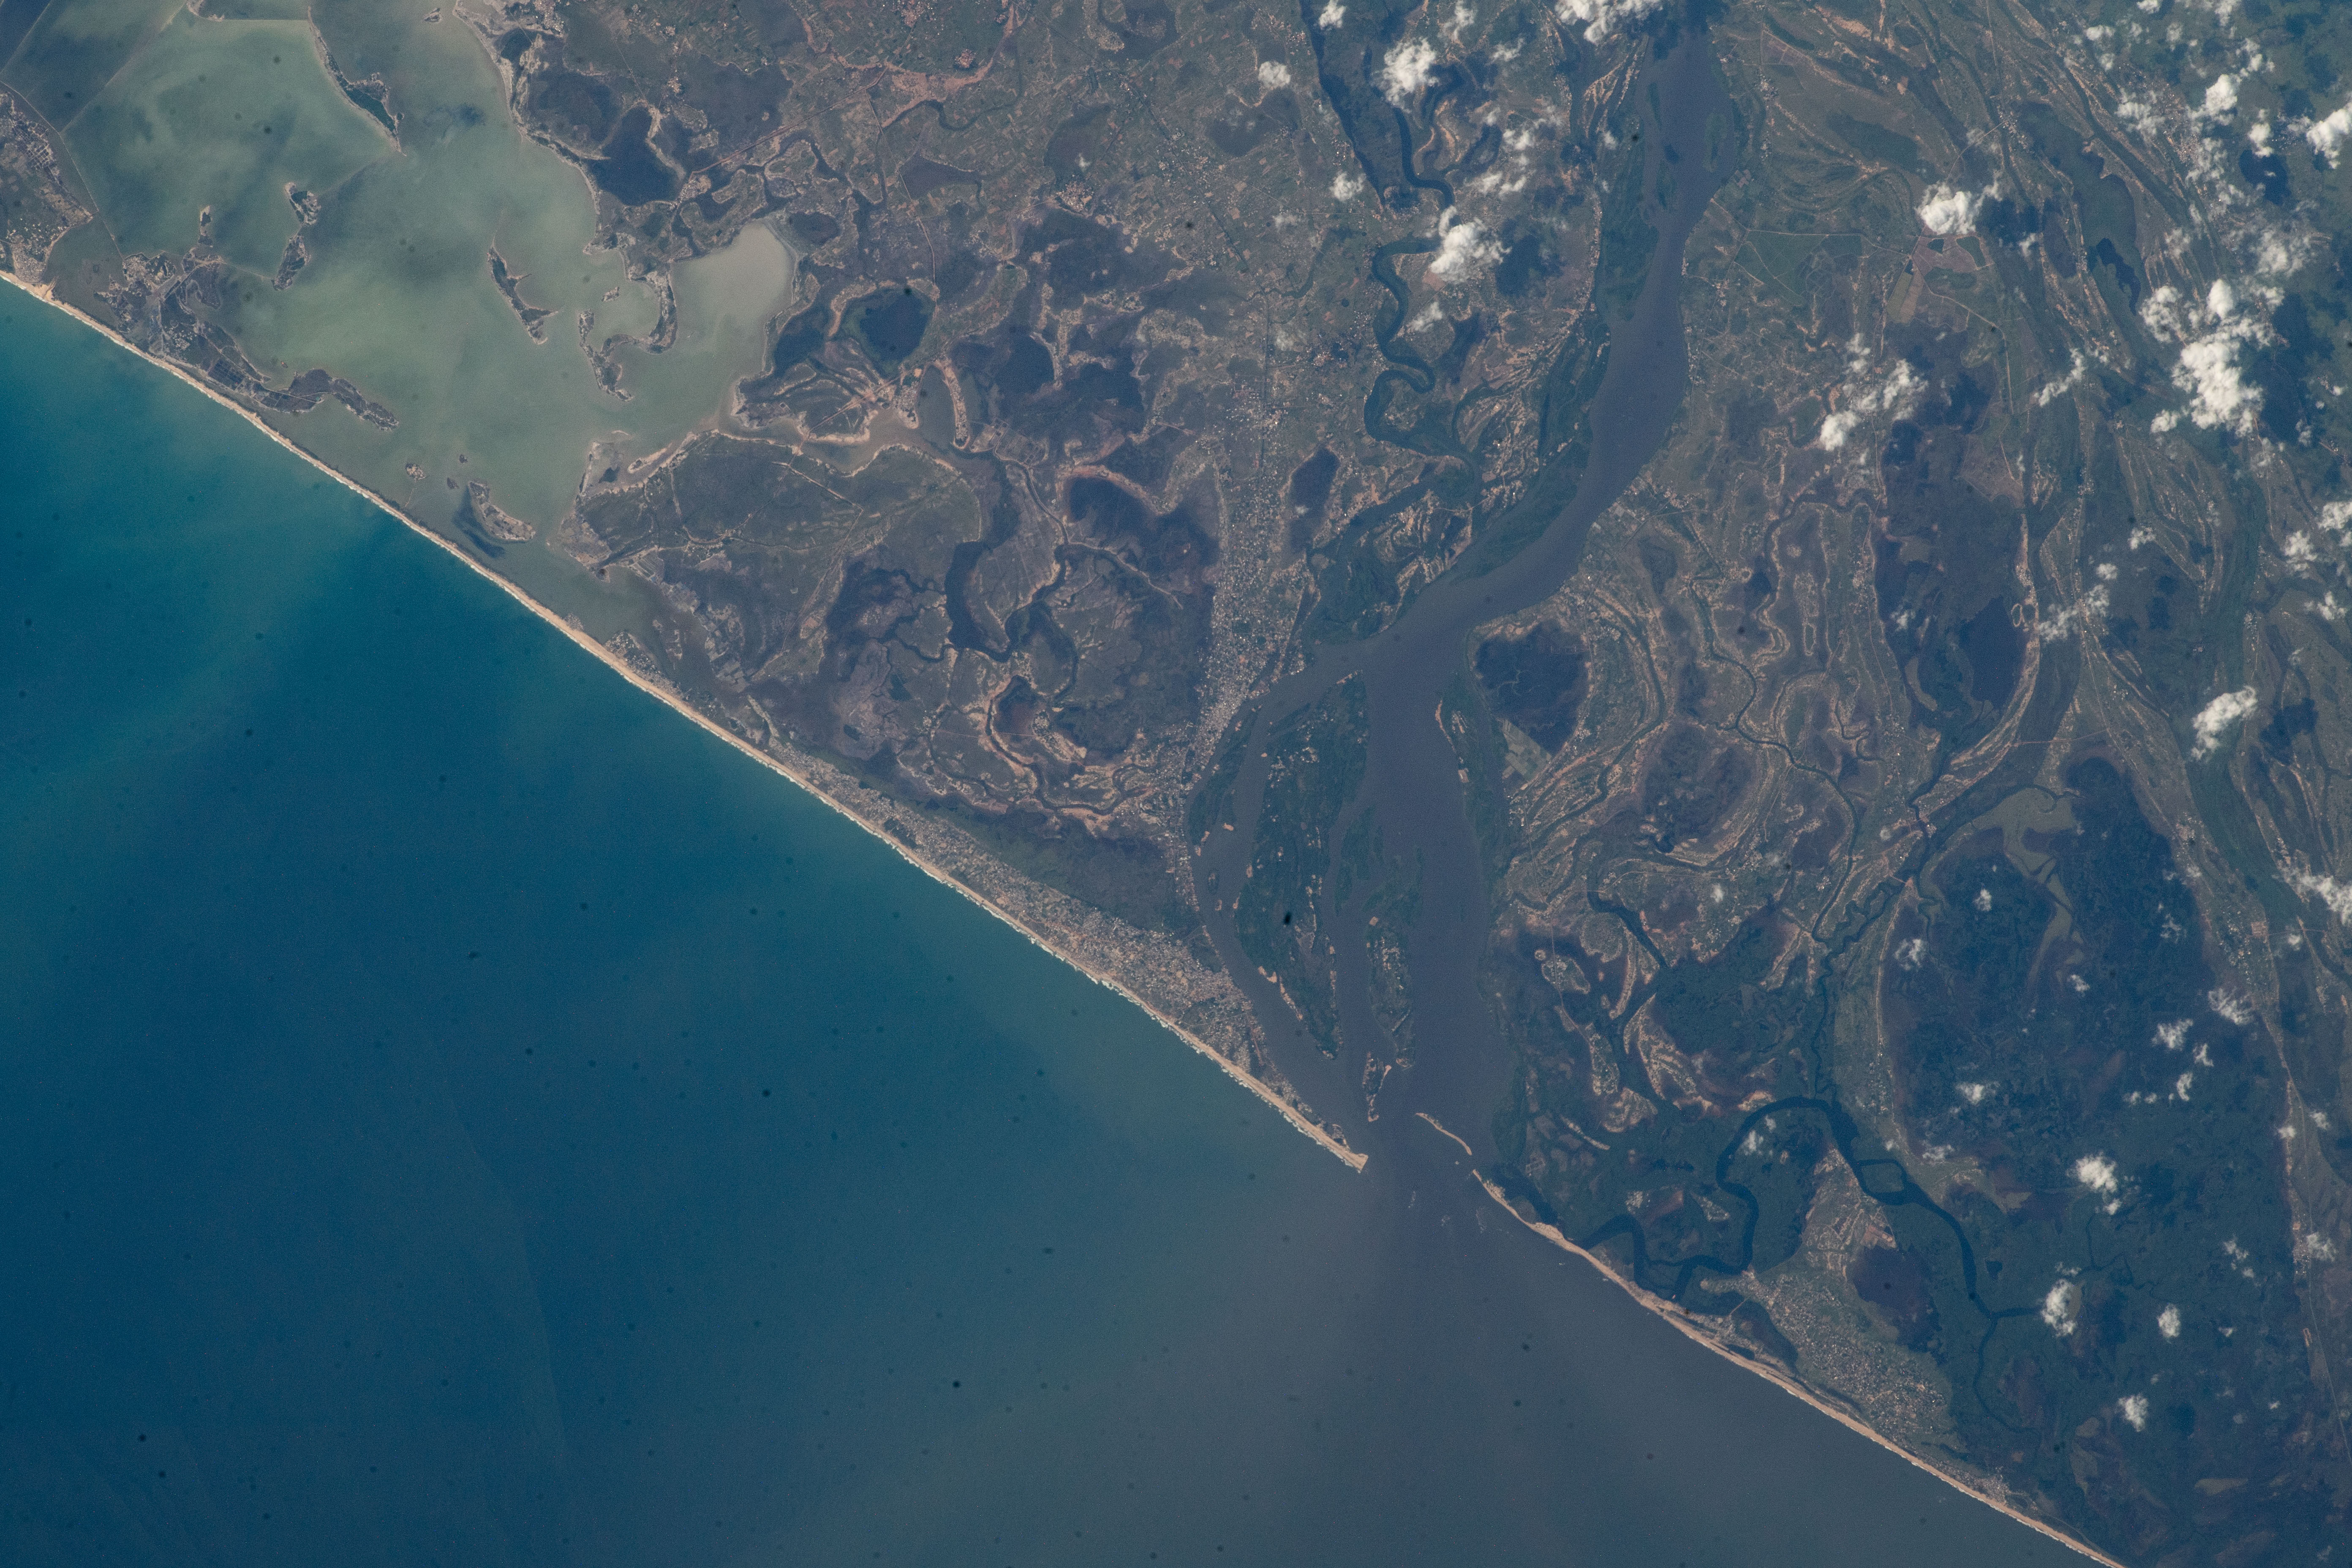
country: GHANA
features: FLOODING, ADA, VOLTA RIVER, LAKE SONGAW LAGOON
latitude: 5.8
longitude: 0.6
